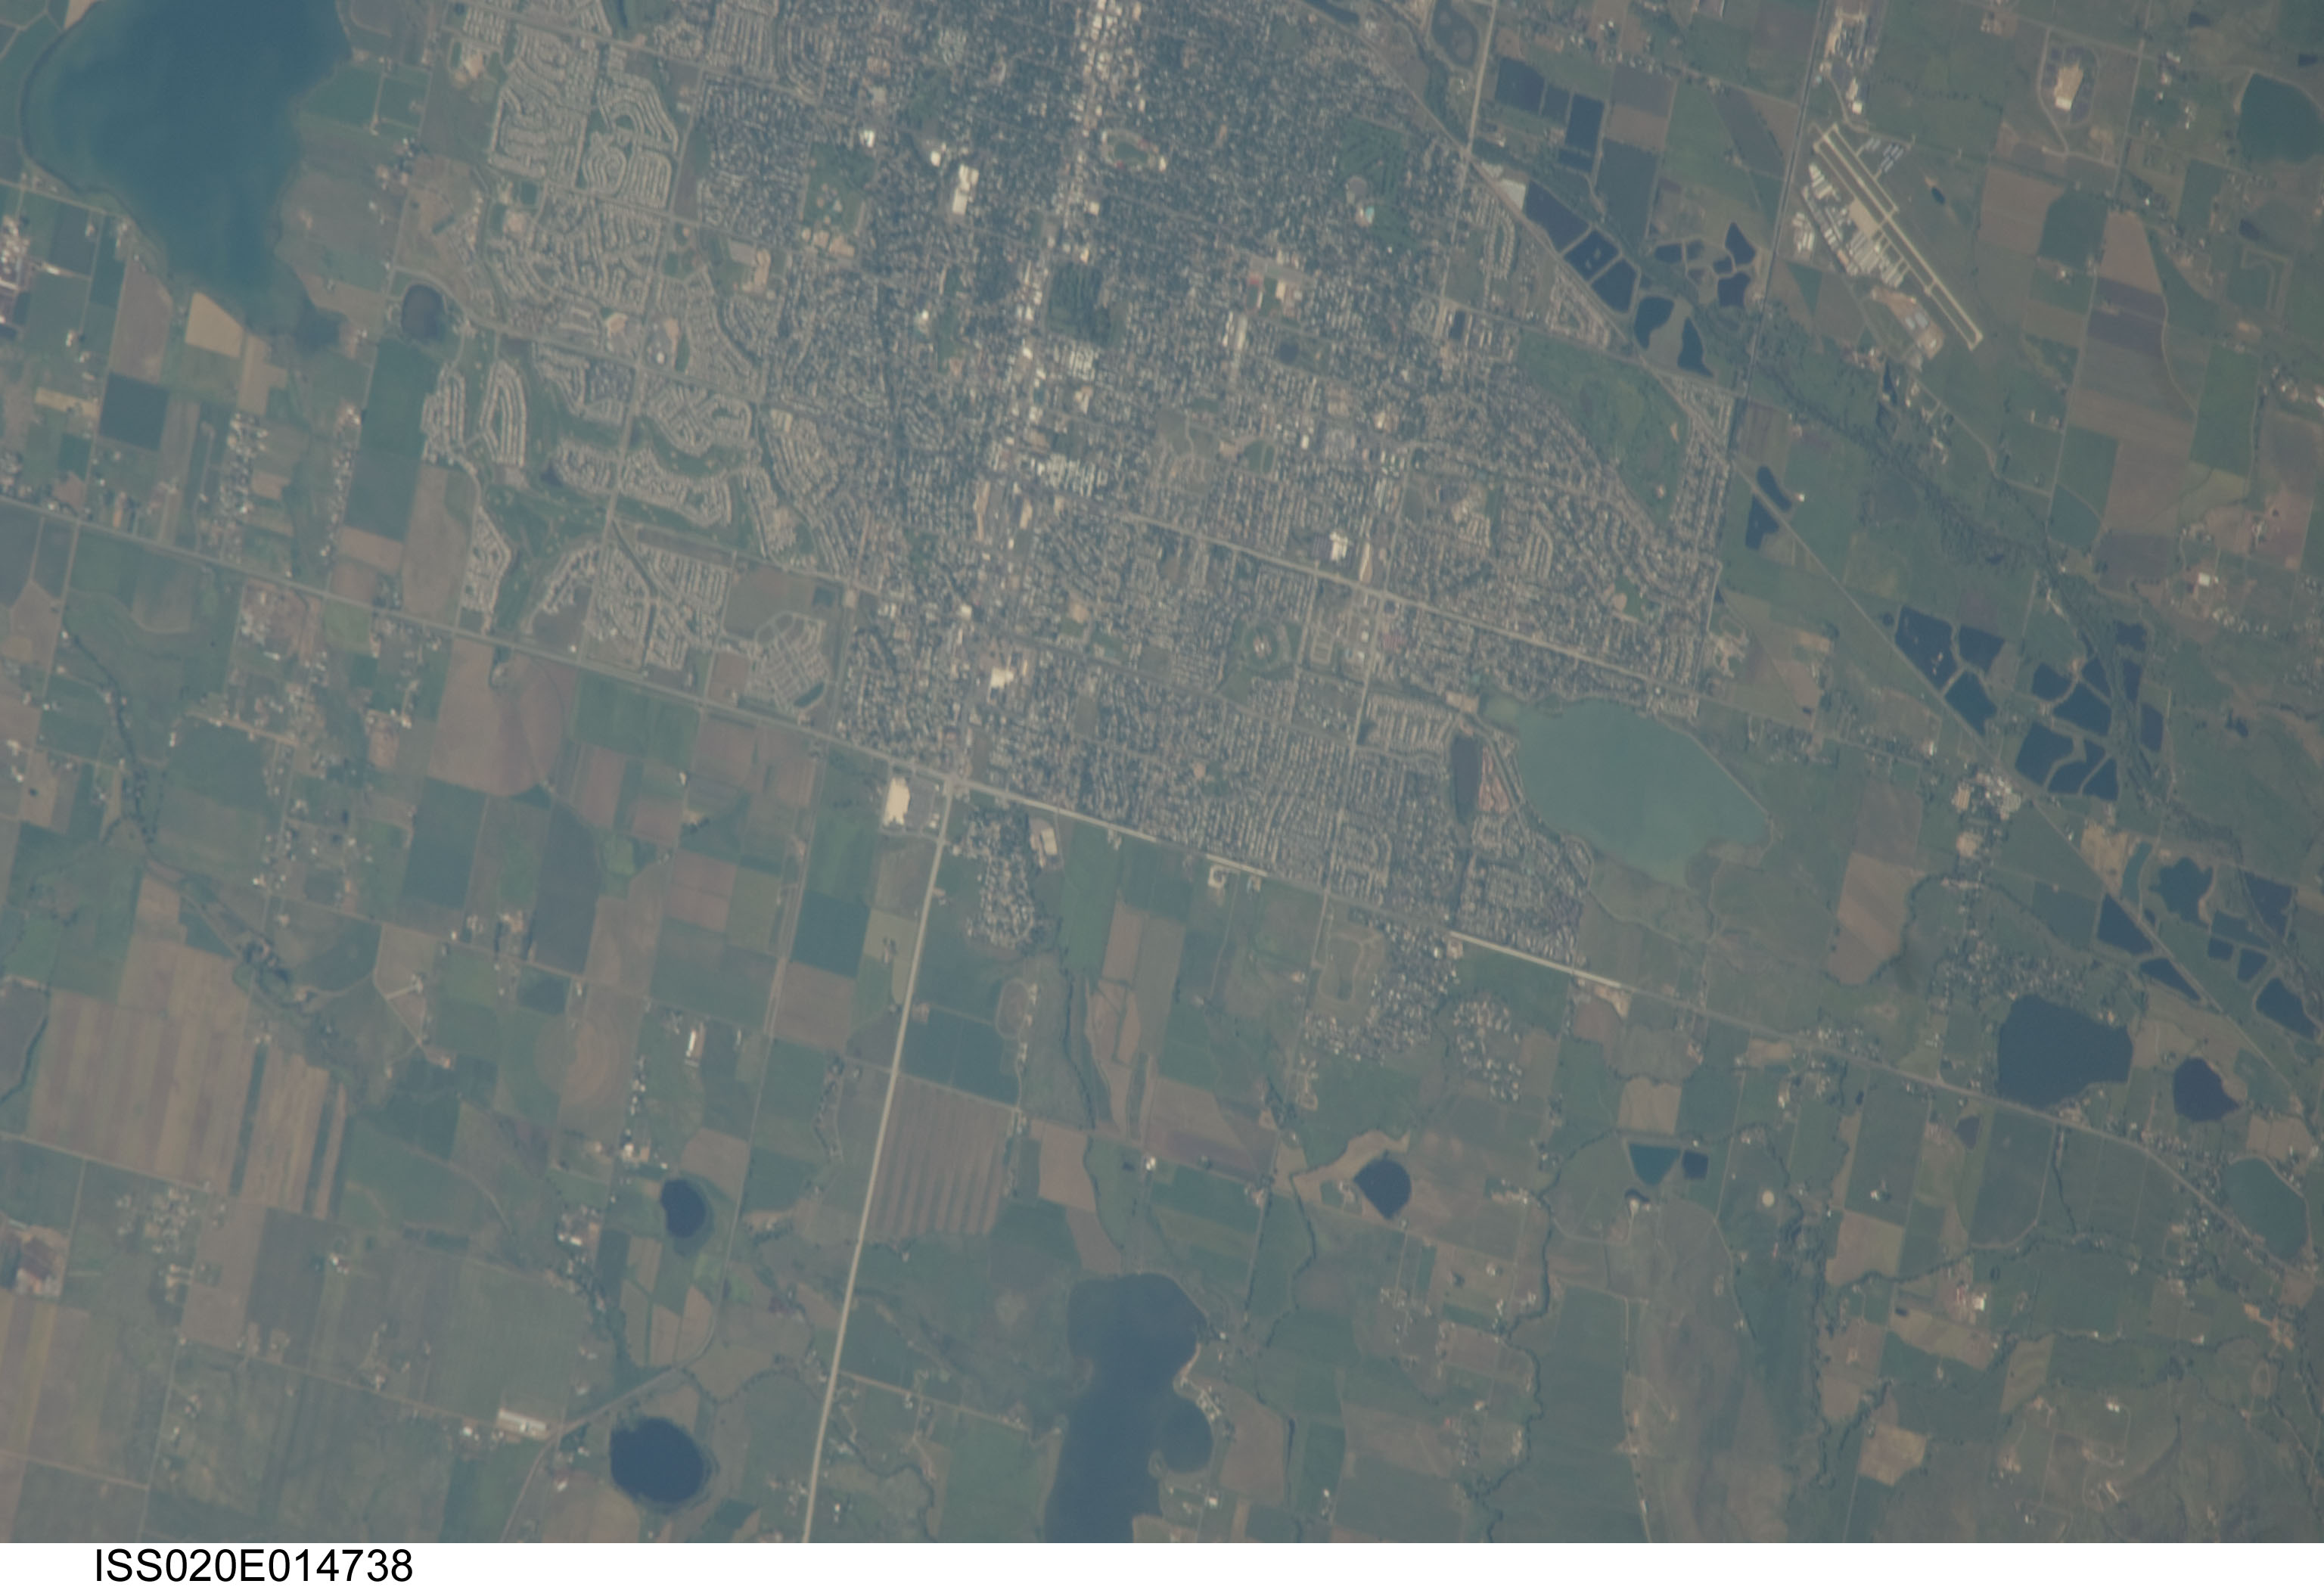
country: USA-COLORADO
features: N. LONGMONT, SAINT VRAIN CR., AIRPORT, LAKES, AGR.
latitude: 40.2
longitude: -105.1
